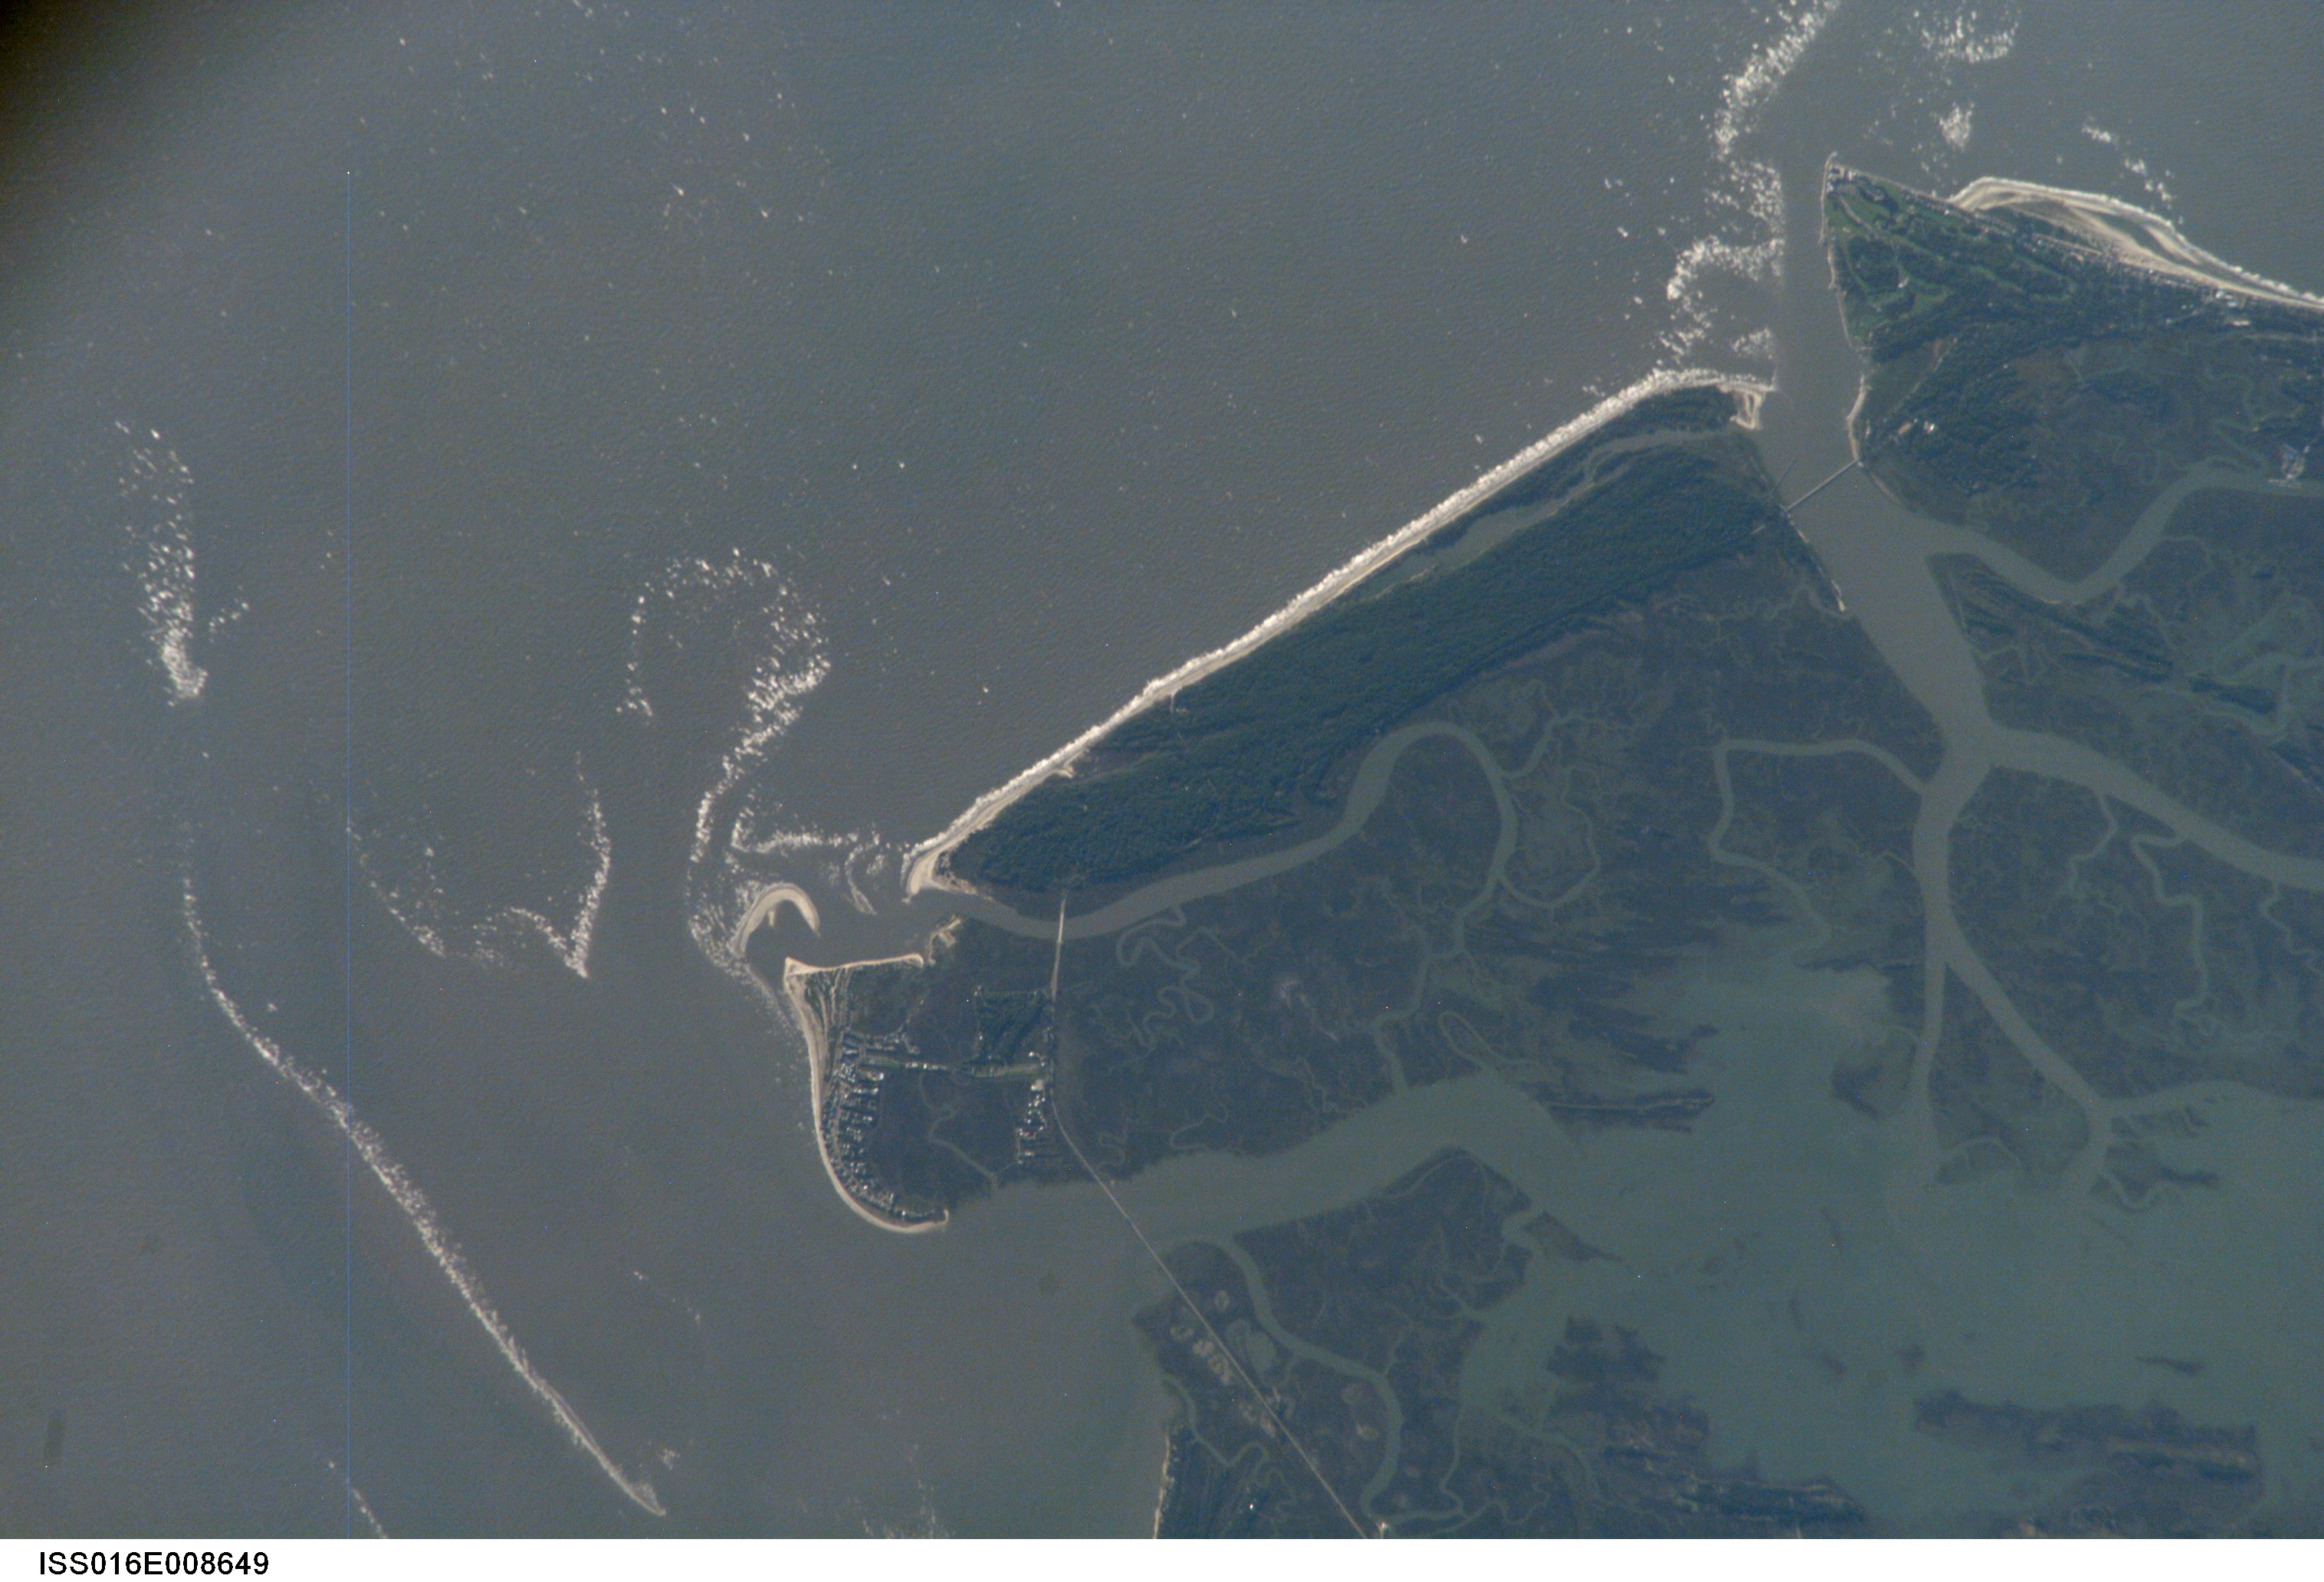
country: USA-SOUTH CAROLINA
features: HUNTING I., HARBOR RIVER, MARSH
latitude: 32.4
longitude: -80.4
